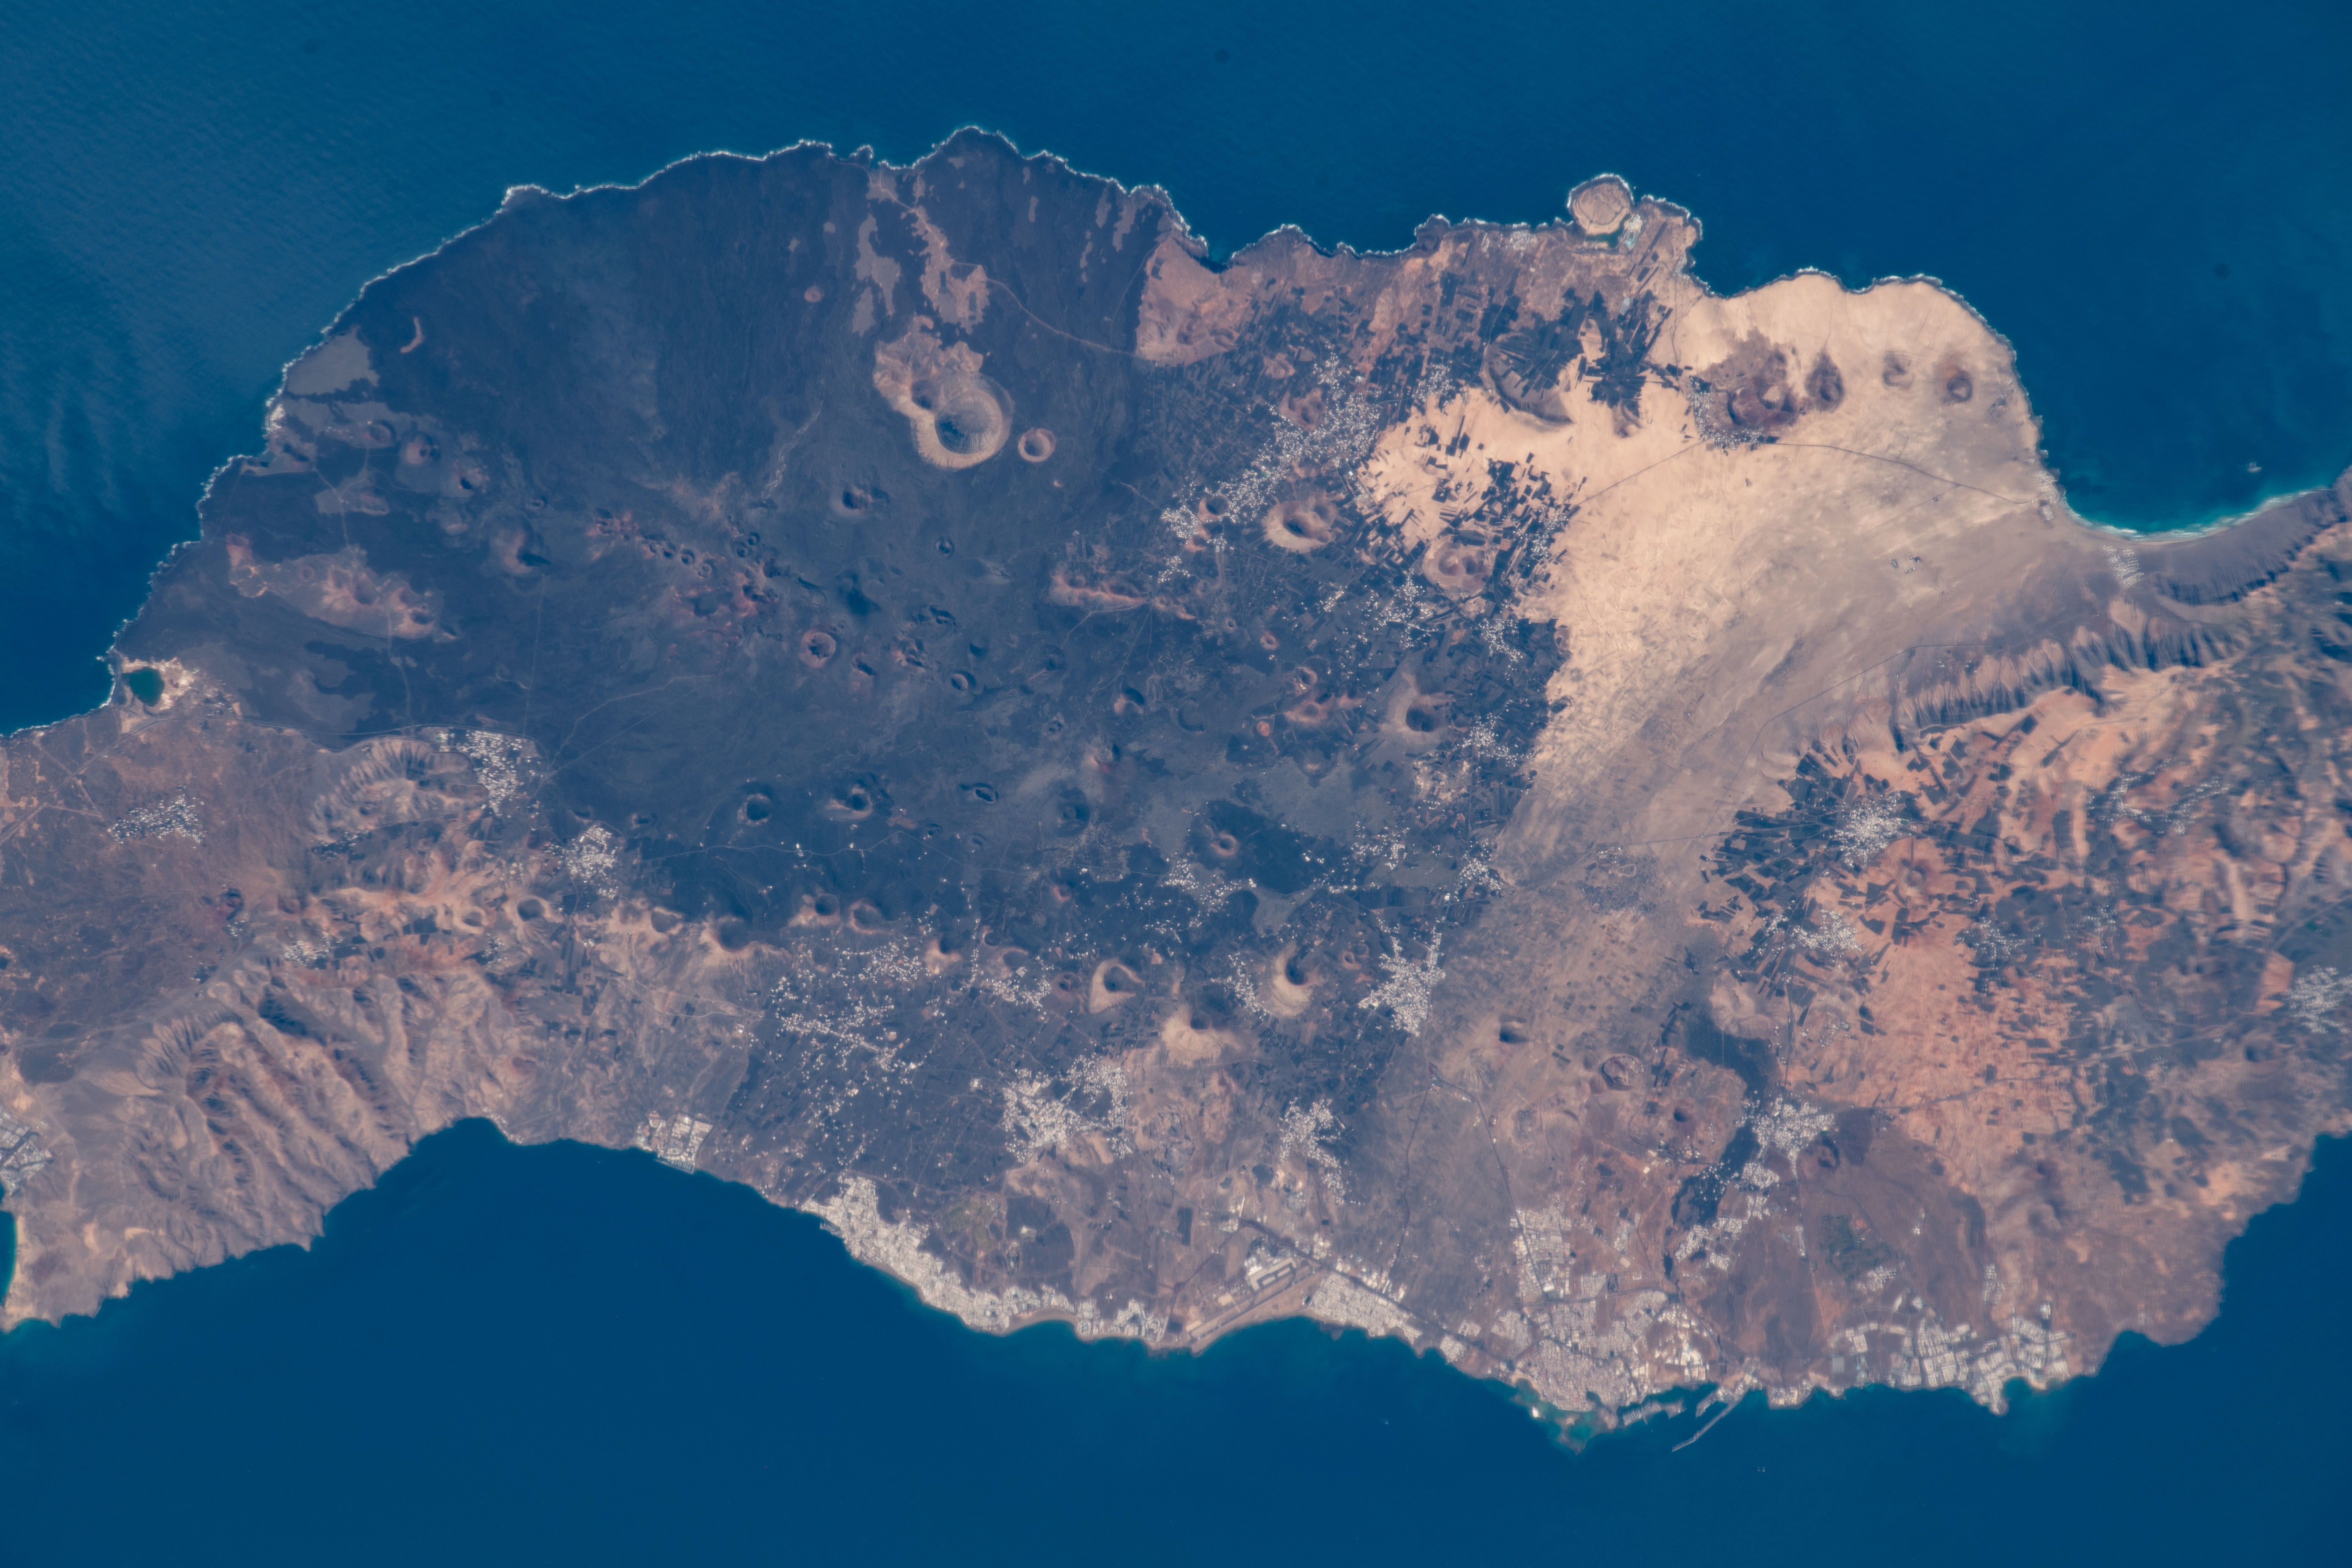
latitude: 29.0
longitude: -13.7
